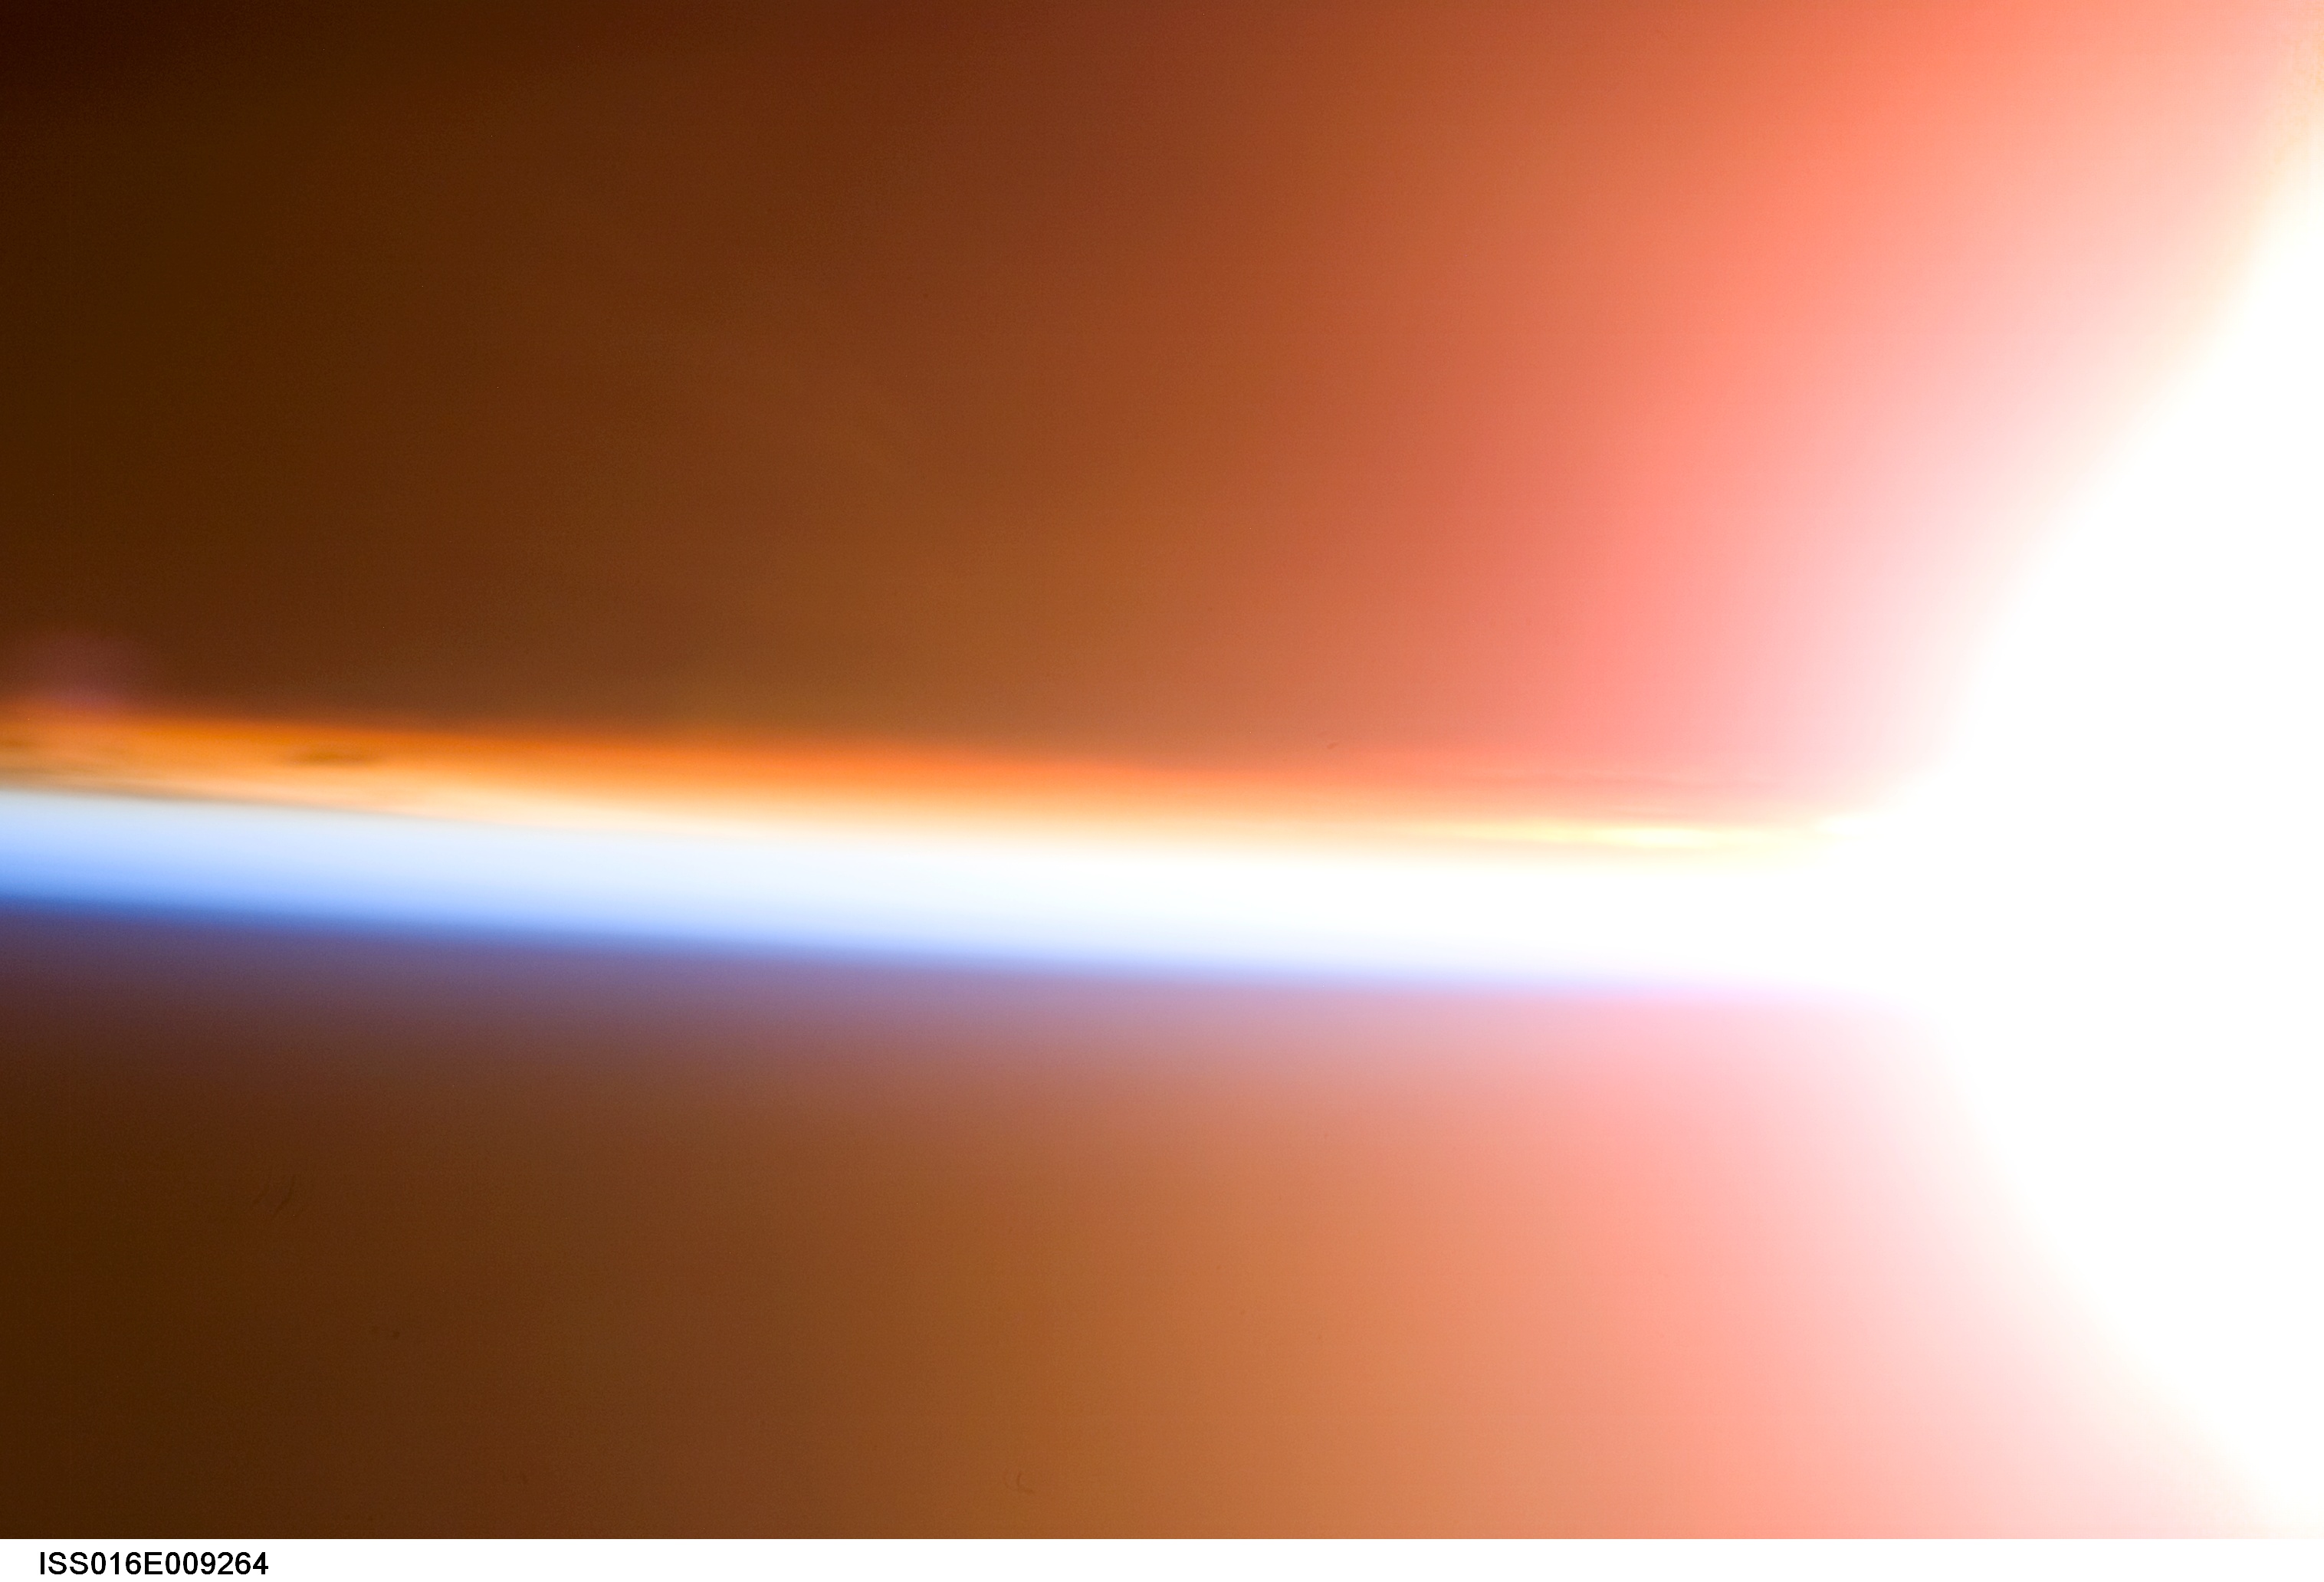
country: SOUTH AMERICA
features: PAN-ATMOSPHERIC LIMB, SUNRISE
